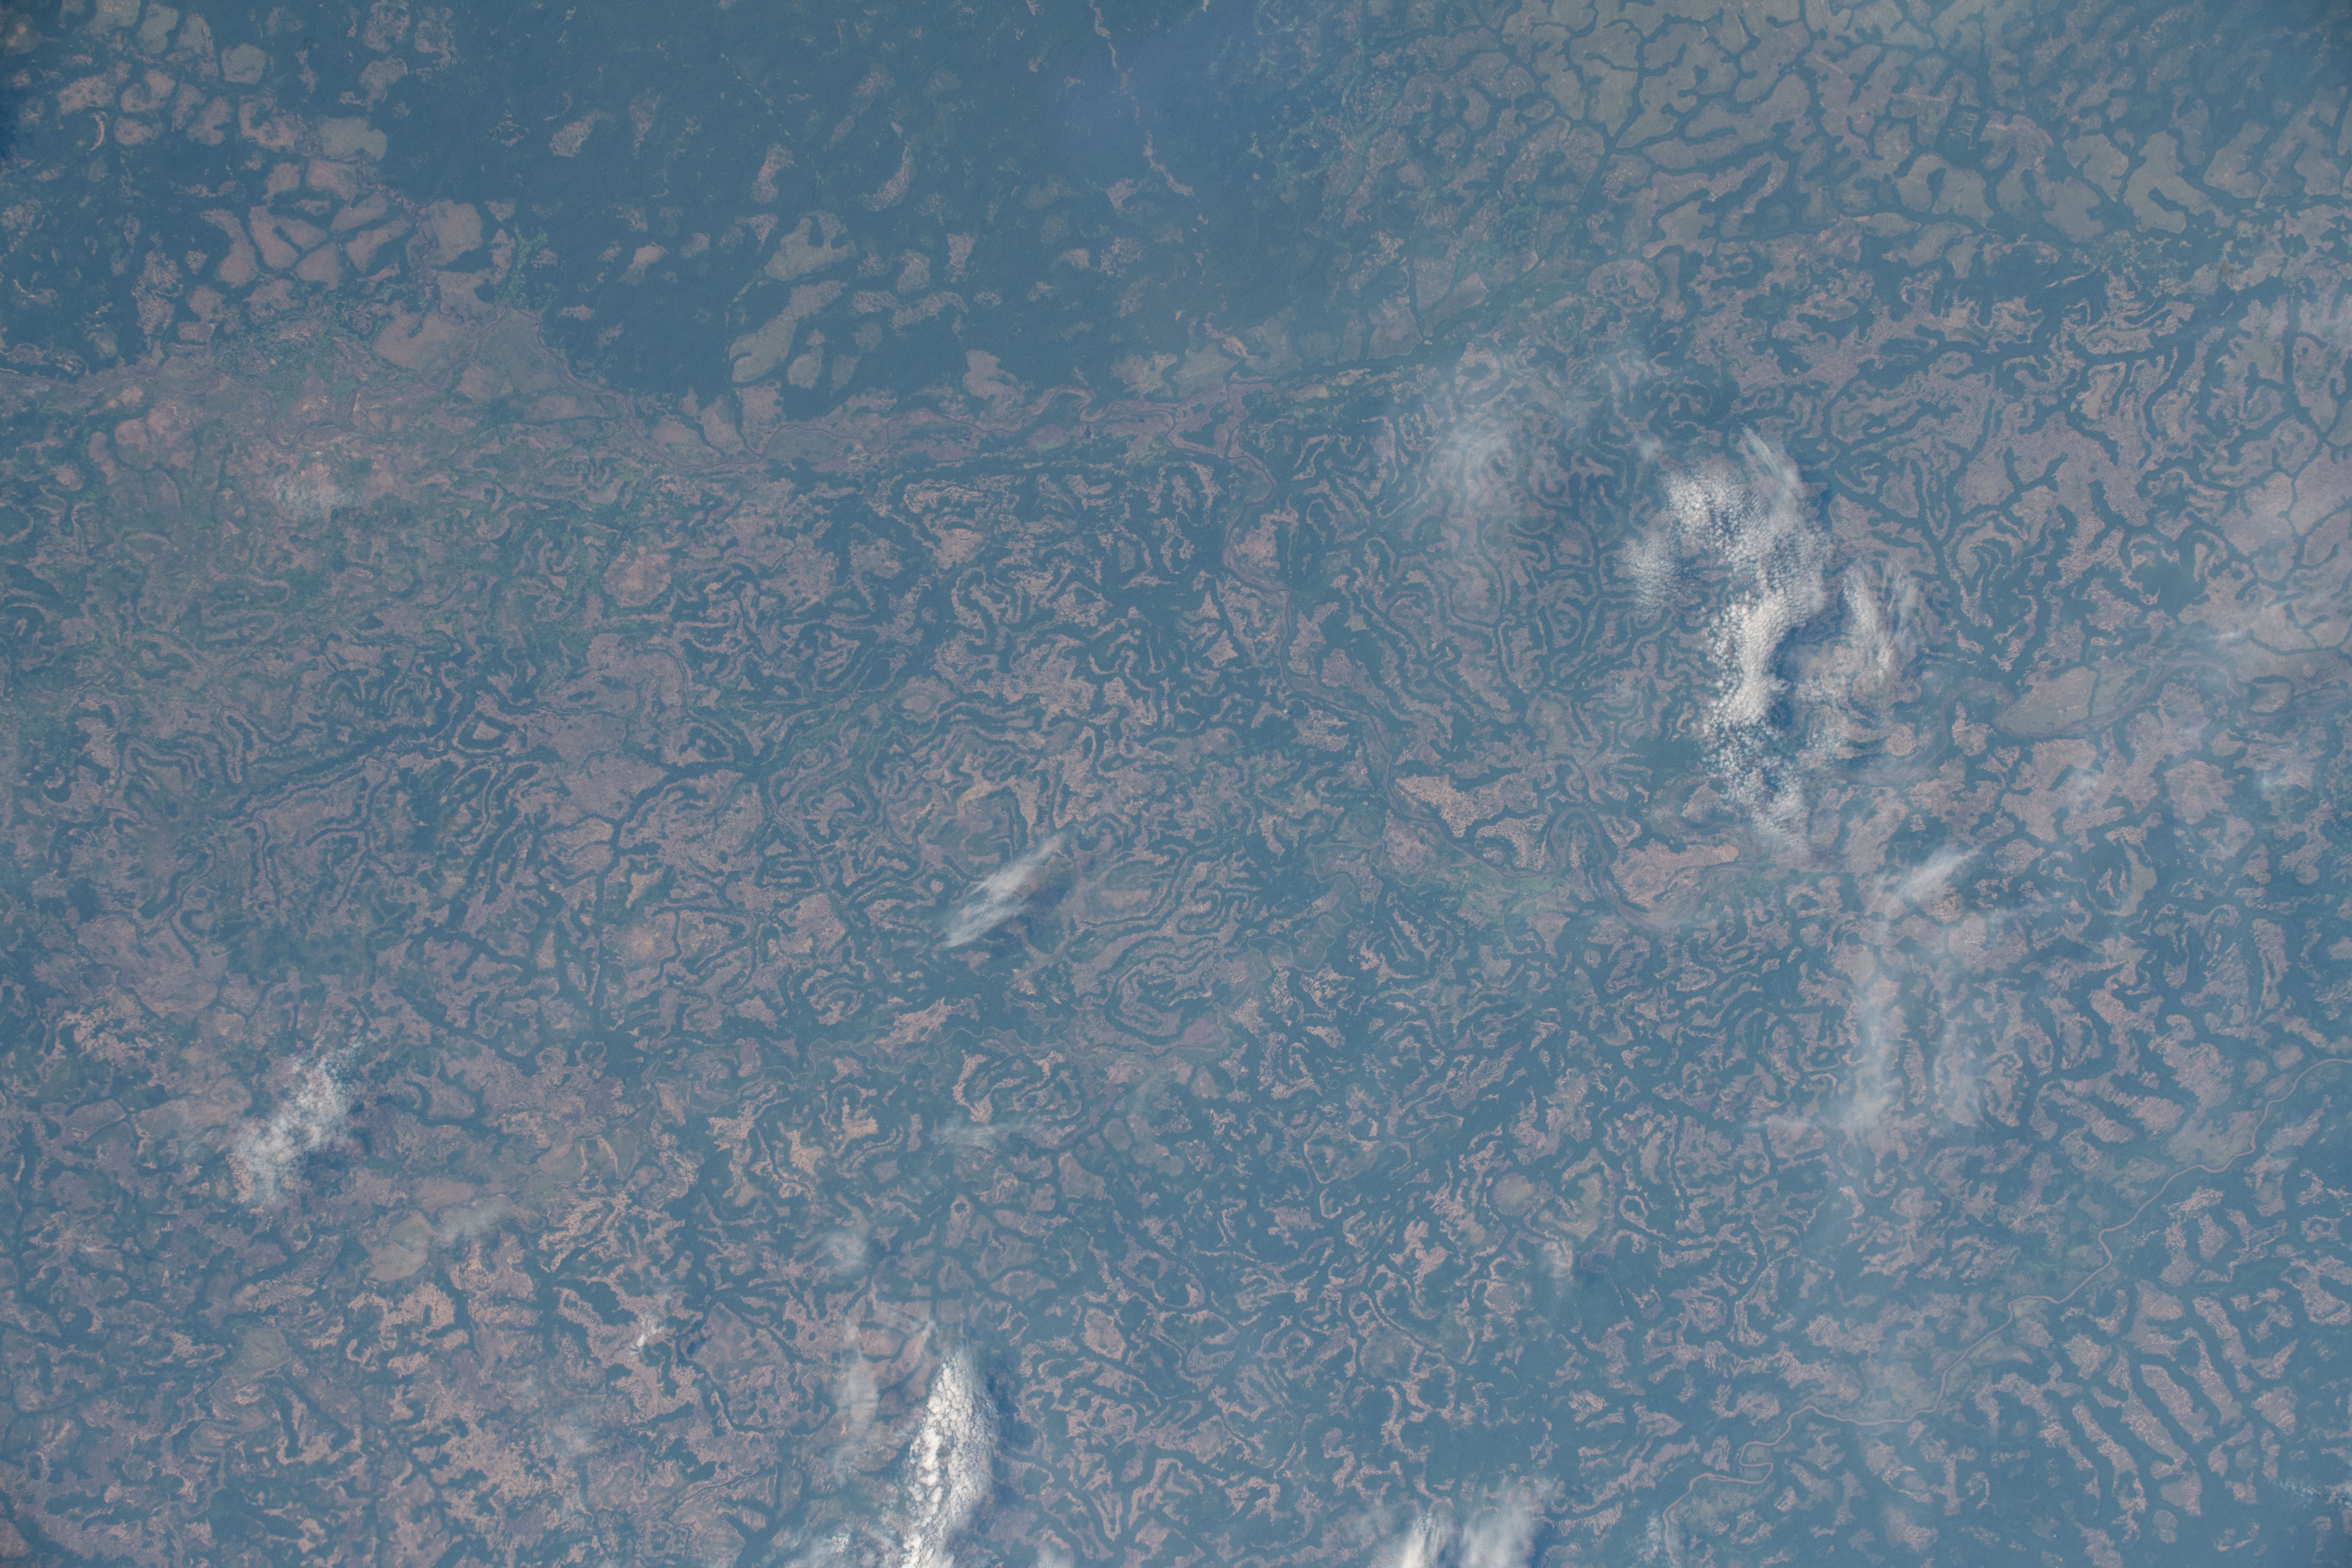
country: CENTRAL AFRICAN REP.
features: MBOMOU RIVER
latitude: 5.1
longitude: 24.7
